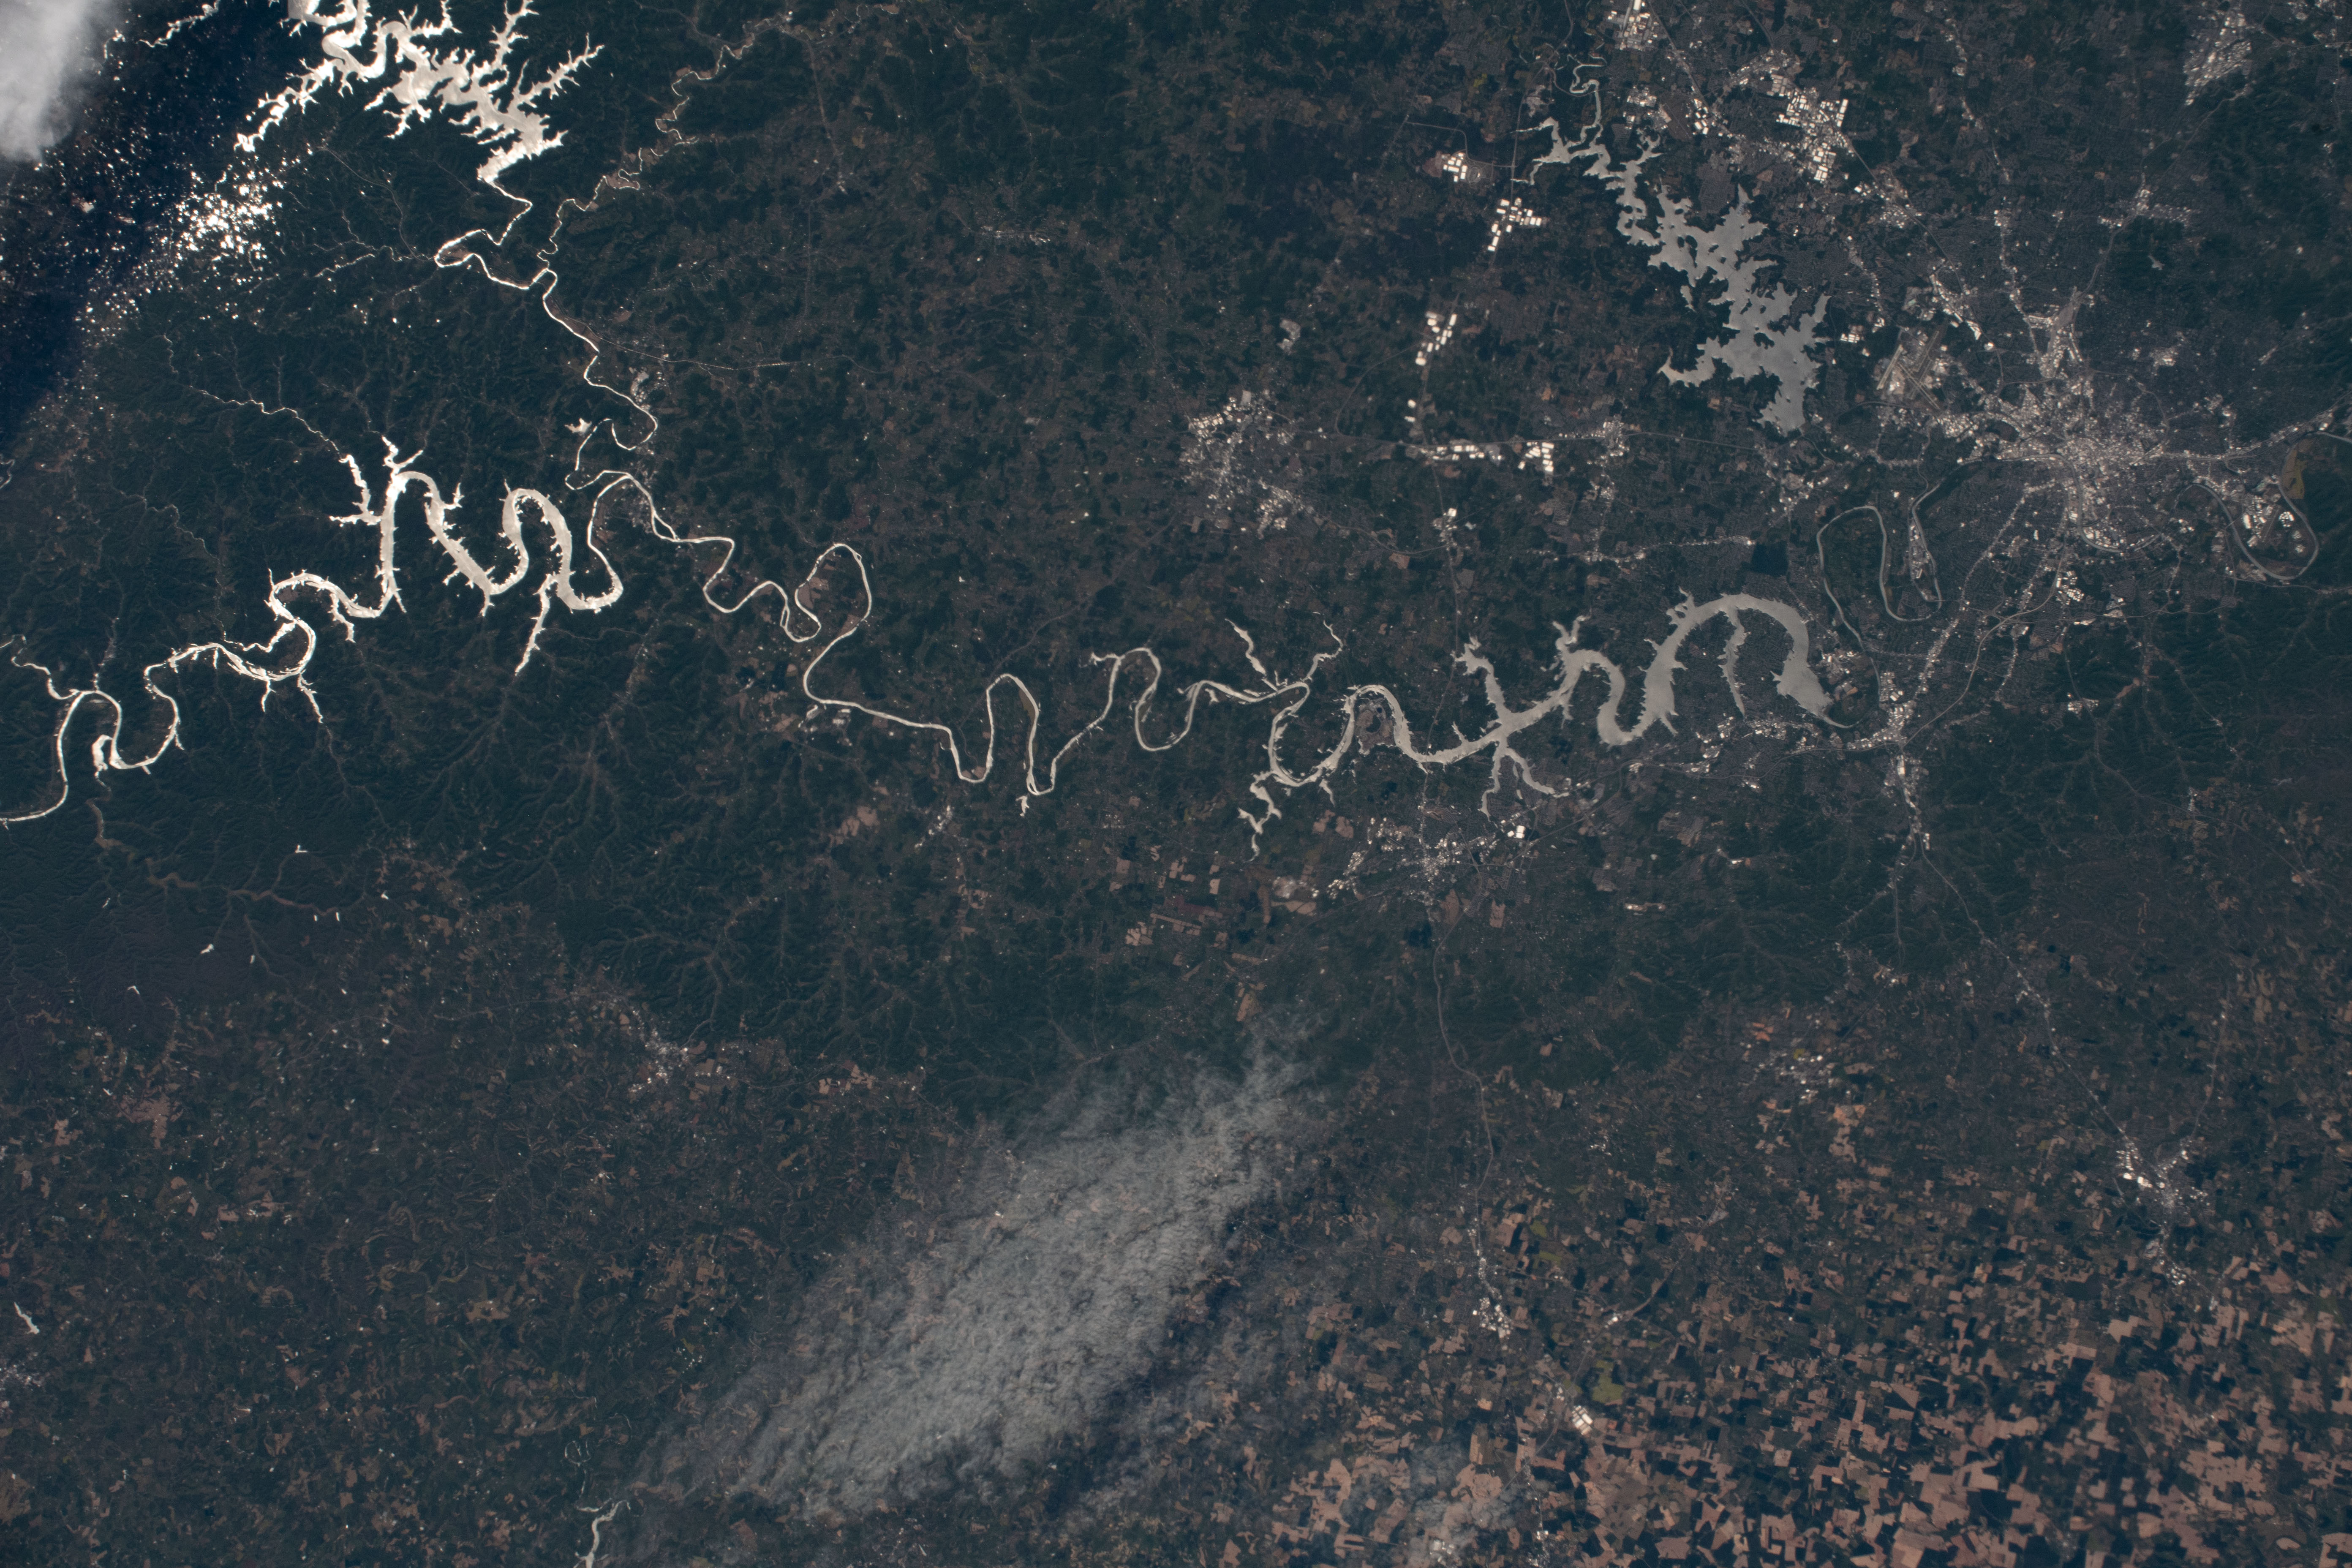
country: USA-TENNESSEE
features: TENNESSEE,CITIES: NASHVILLE,CORDELL HULL,CENTER HILL,LEBANON; RIVERS: CUMBERLAND,CANEY FORK; RESERVOIRS: OLD HICKORY
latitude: 36.4
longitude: -86.3
